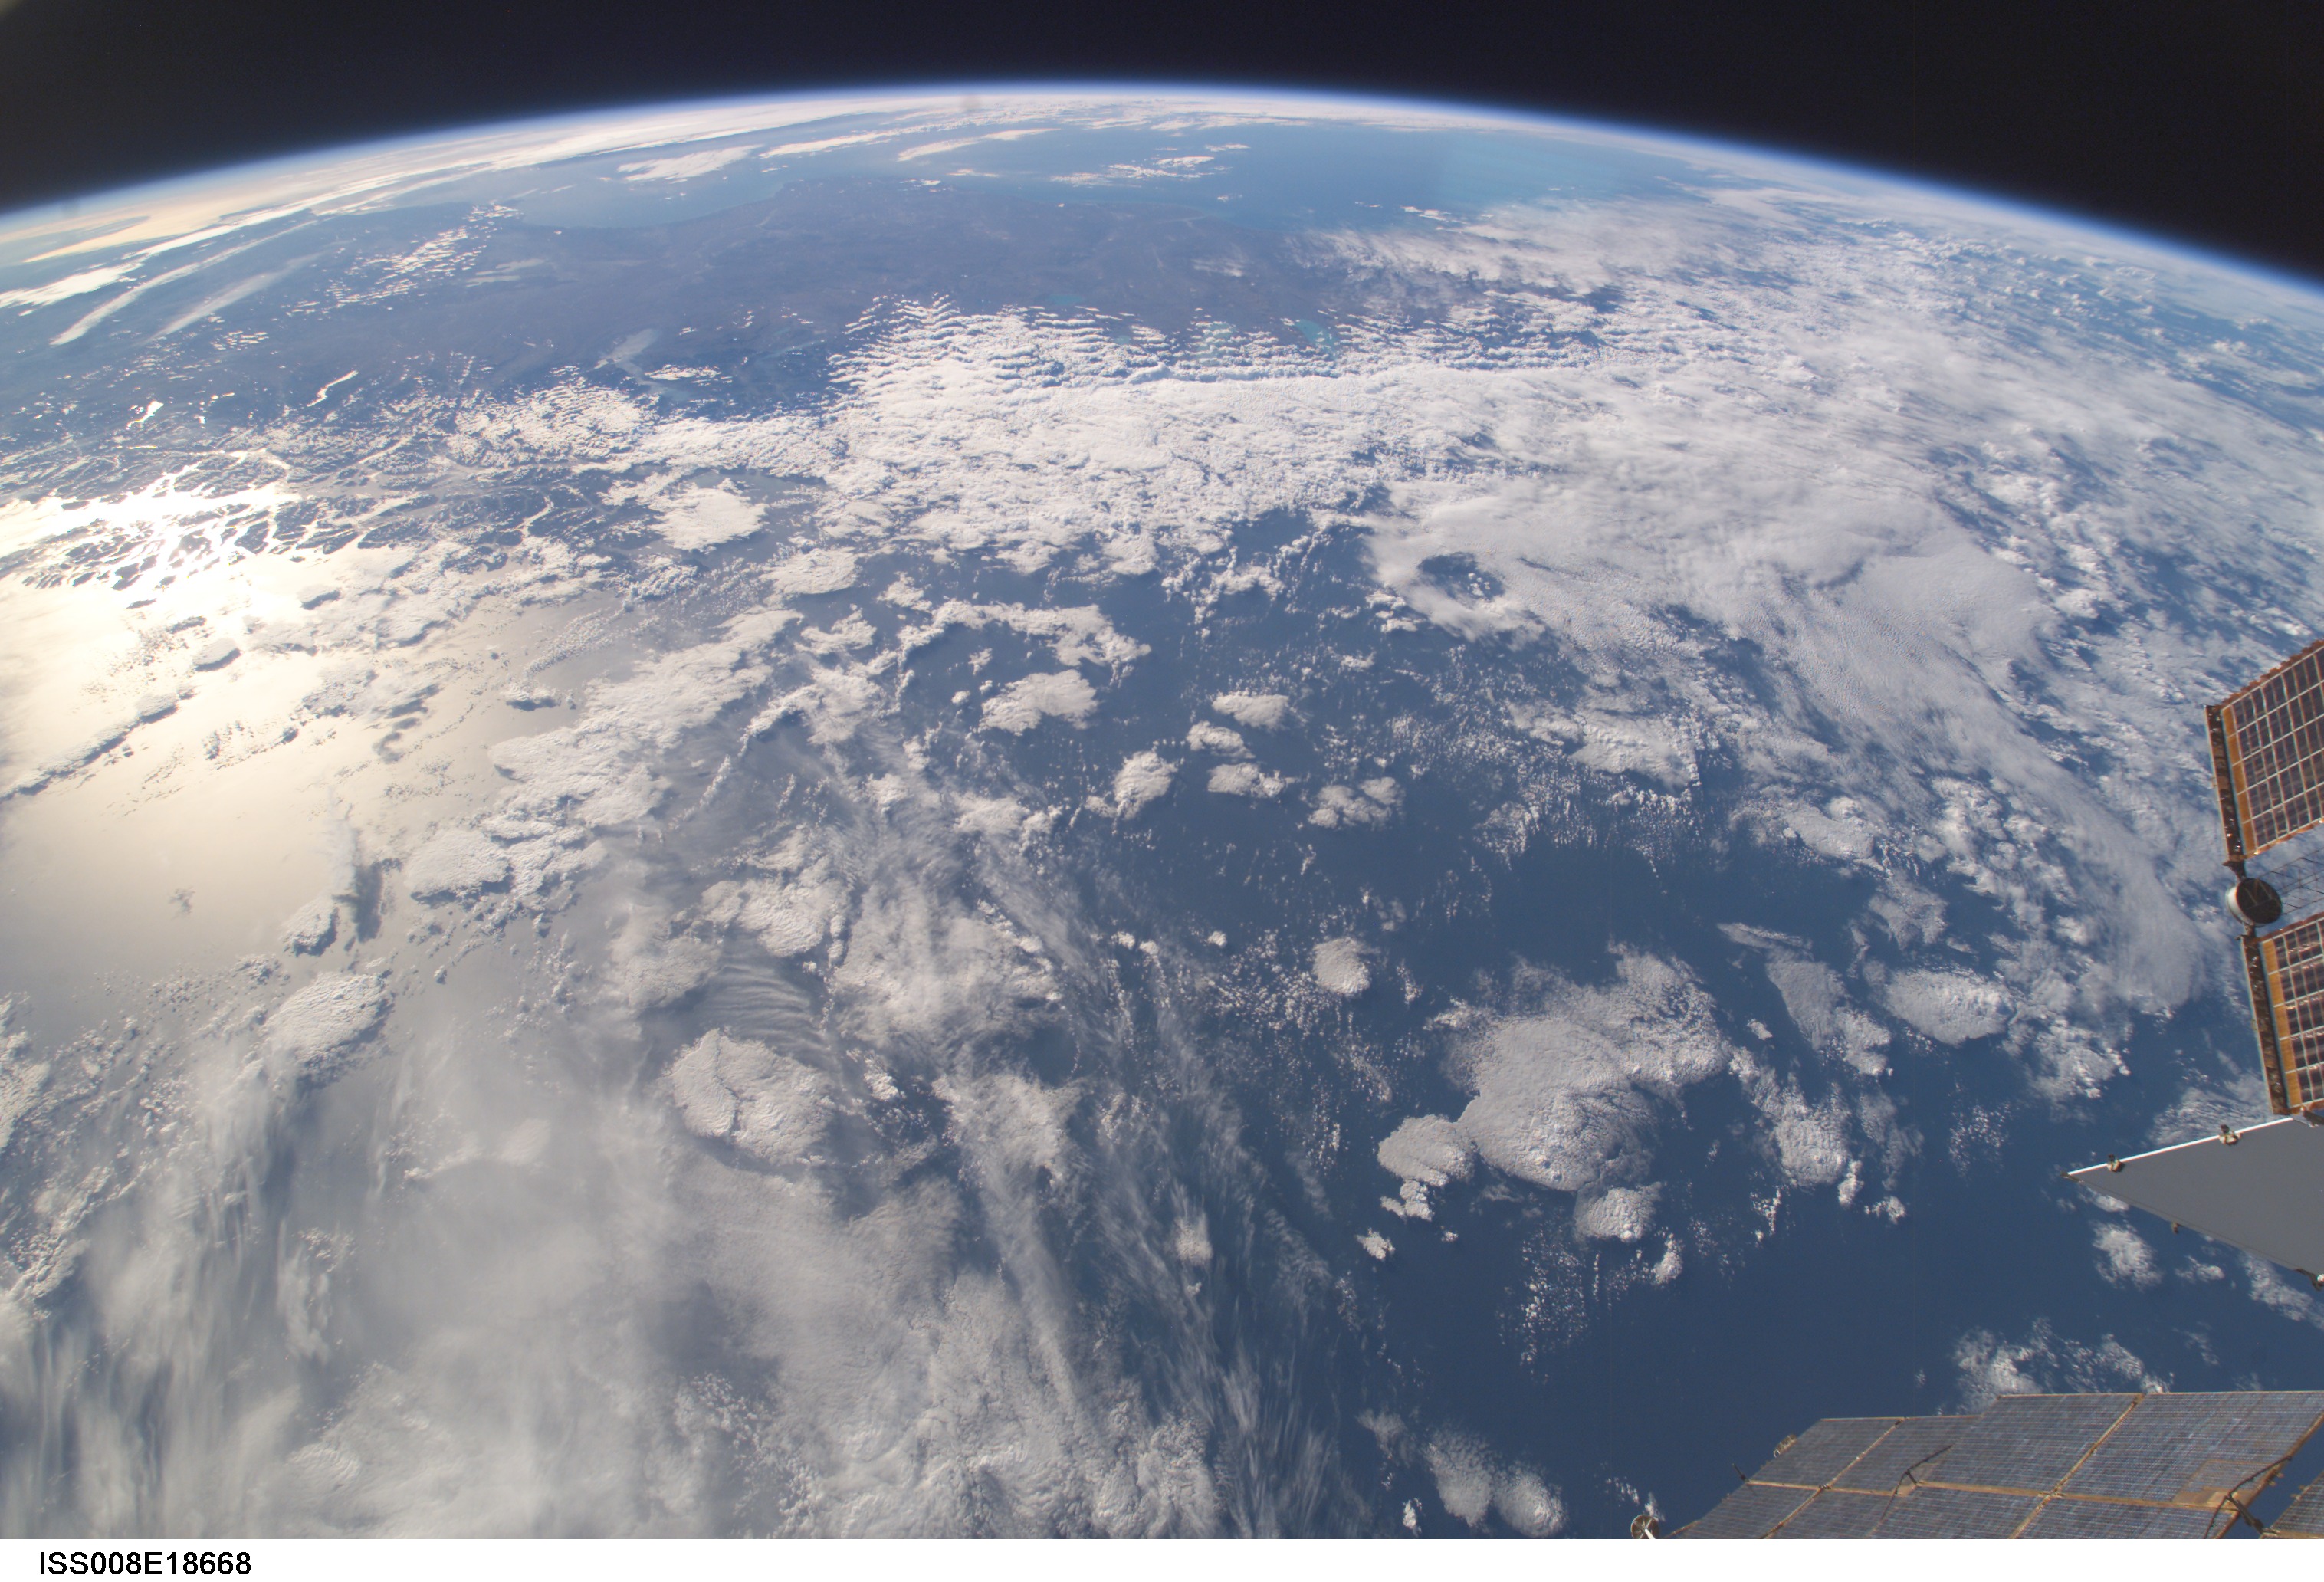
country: CHILE
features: ARGENTINE S., SAN JORGE G., S. PACIFIC O., ATMOSPHERIC LIMB
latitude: -50.0
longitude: -79.0
